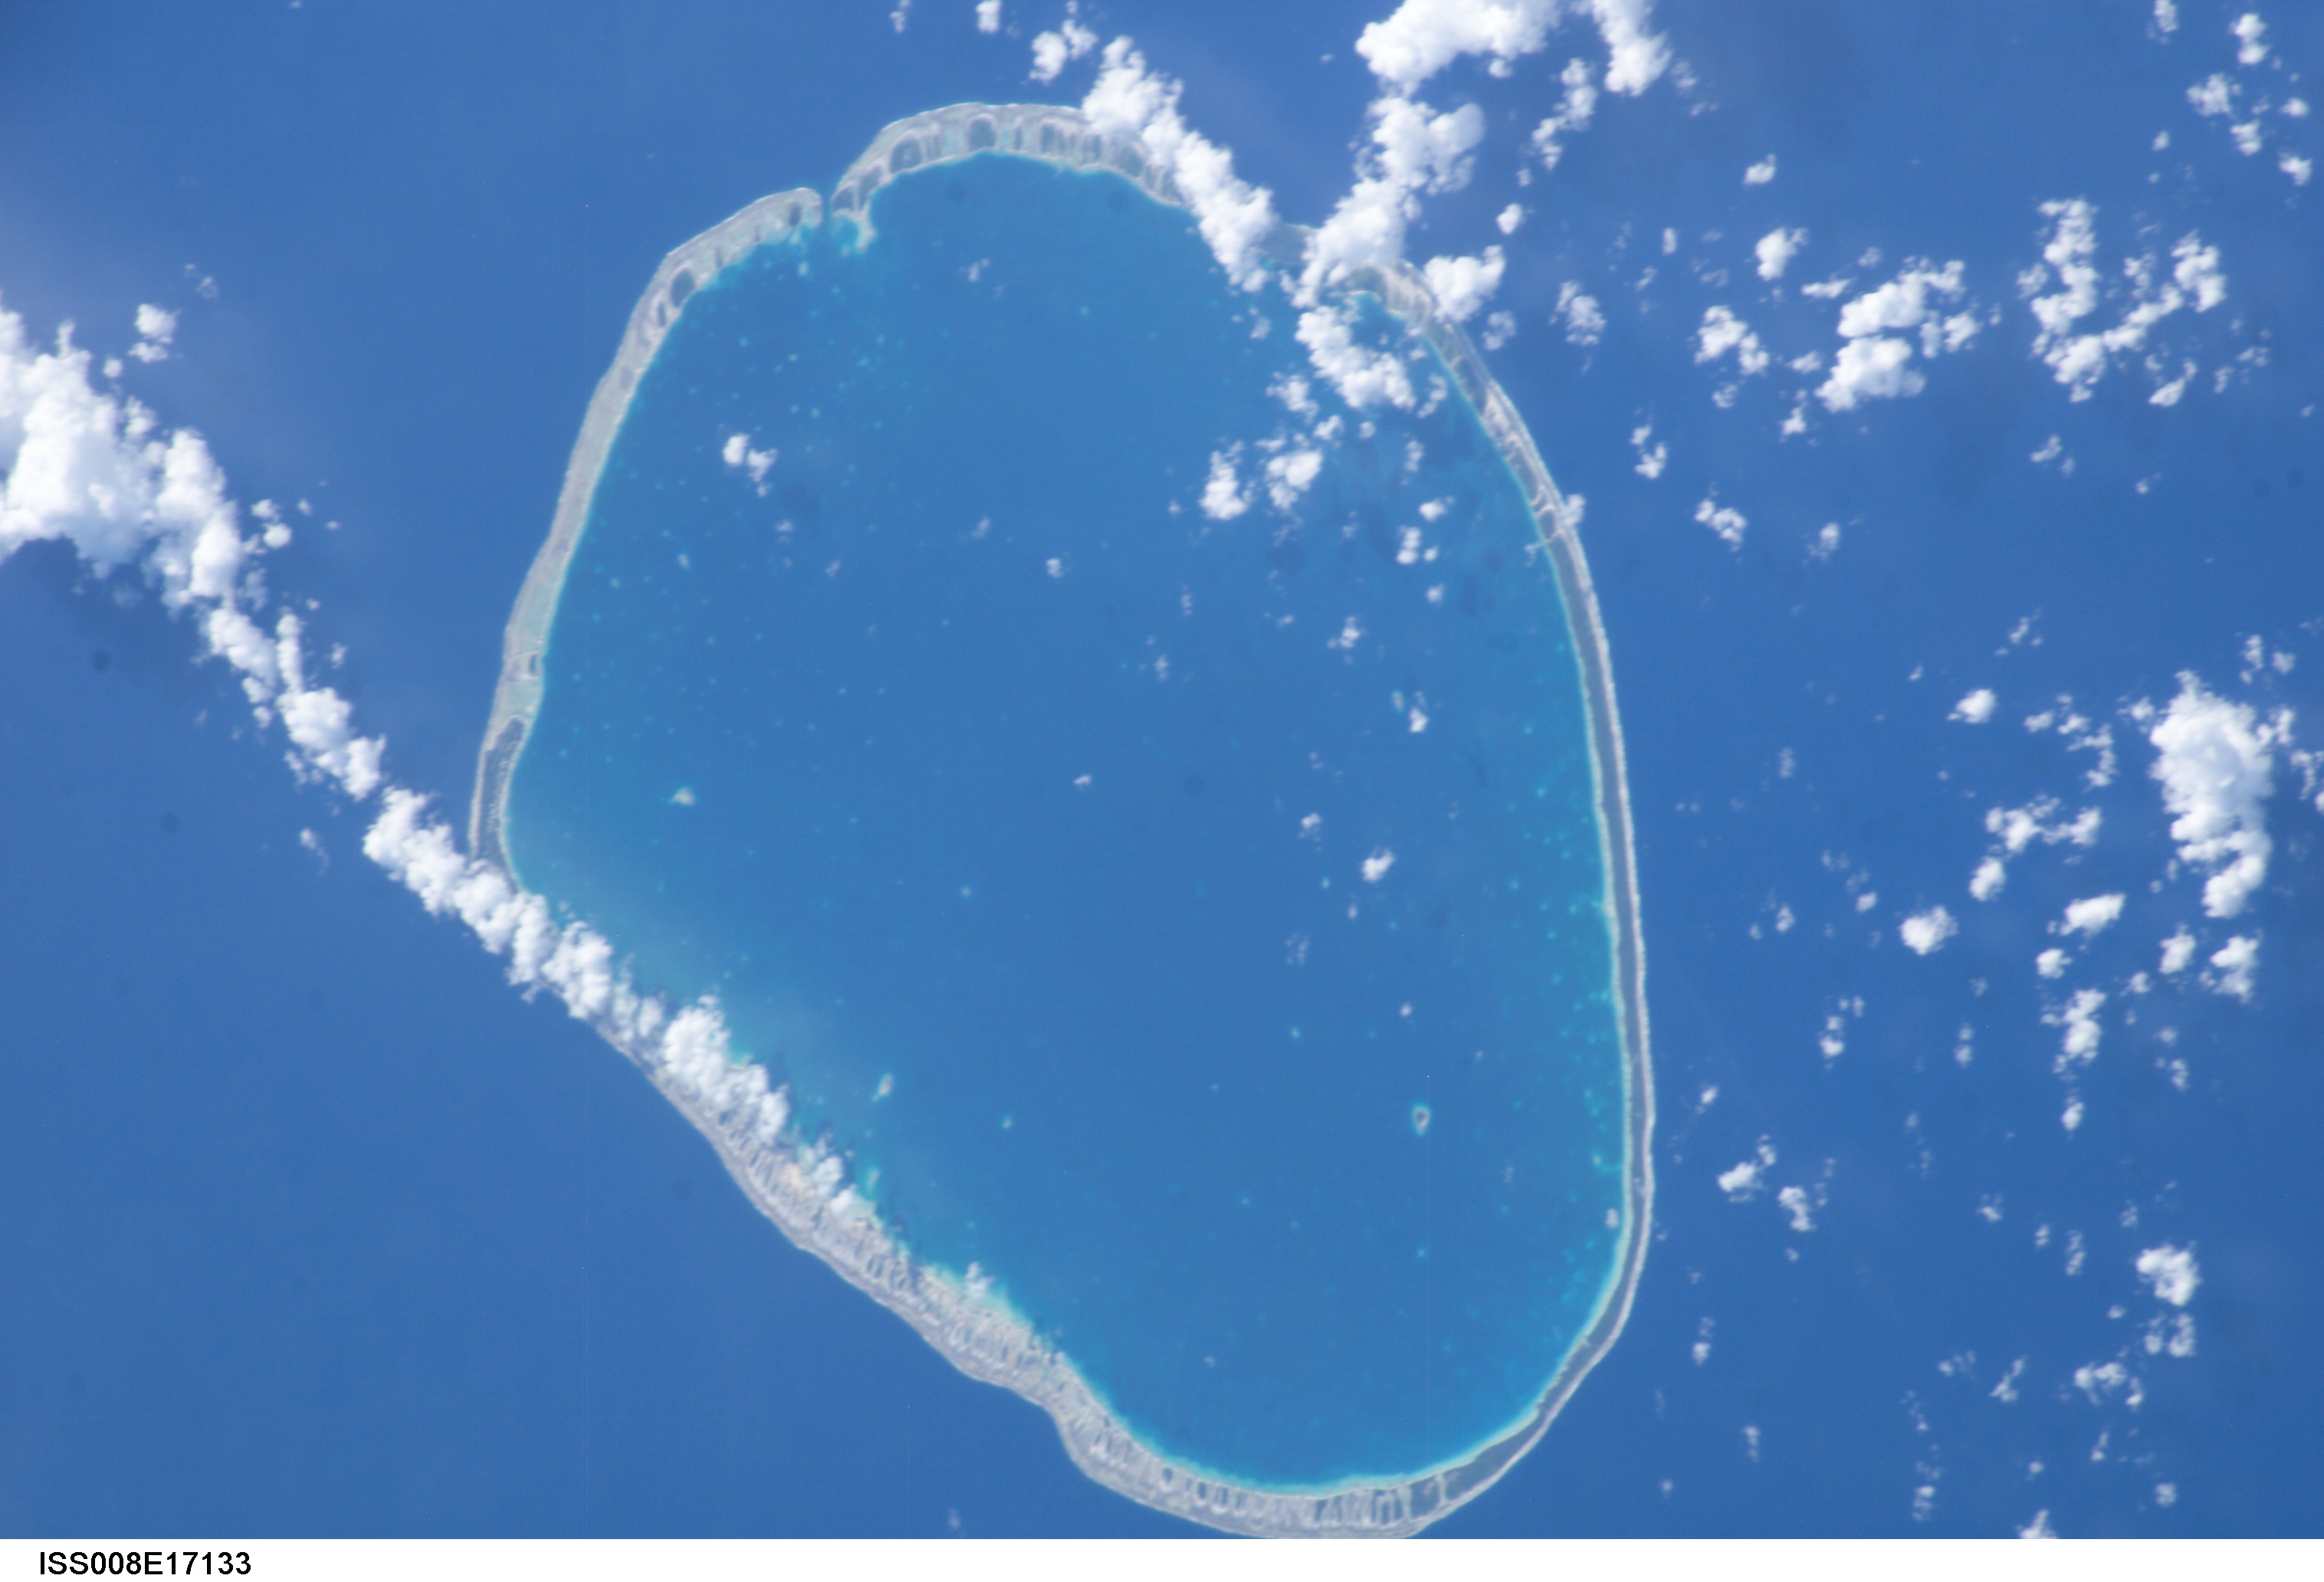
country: TUAMOTU ARCHIPELAGO
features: TIKEHAU ATOLL
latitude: -15.0
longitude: -148.1
